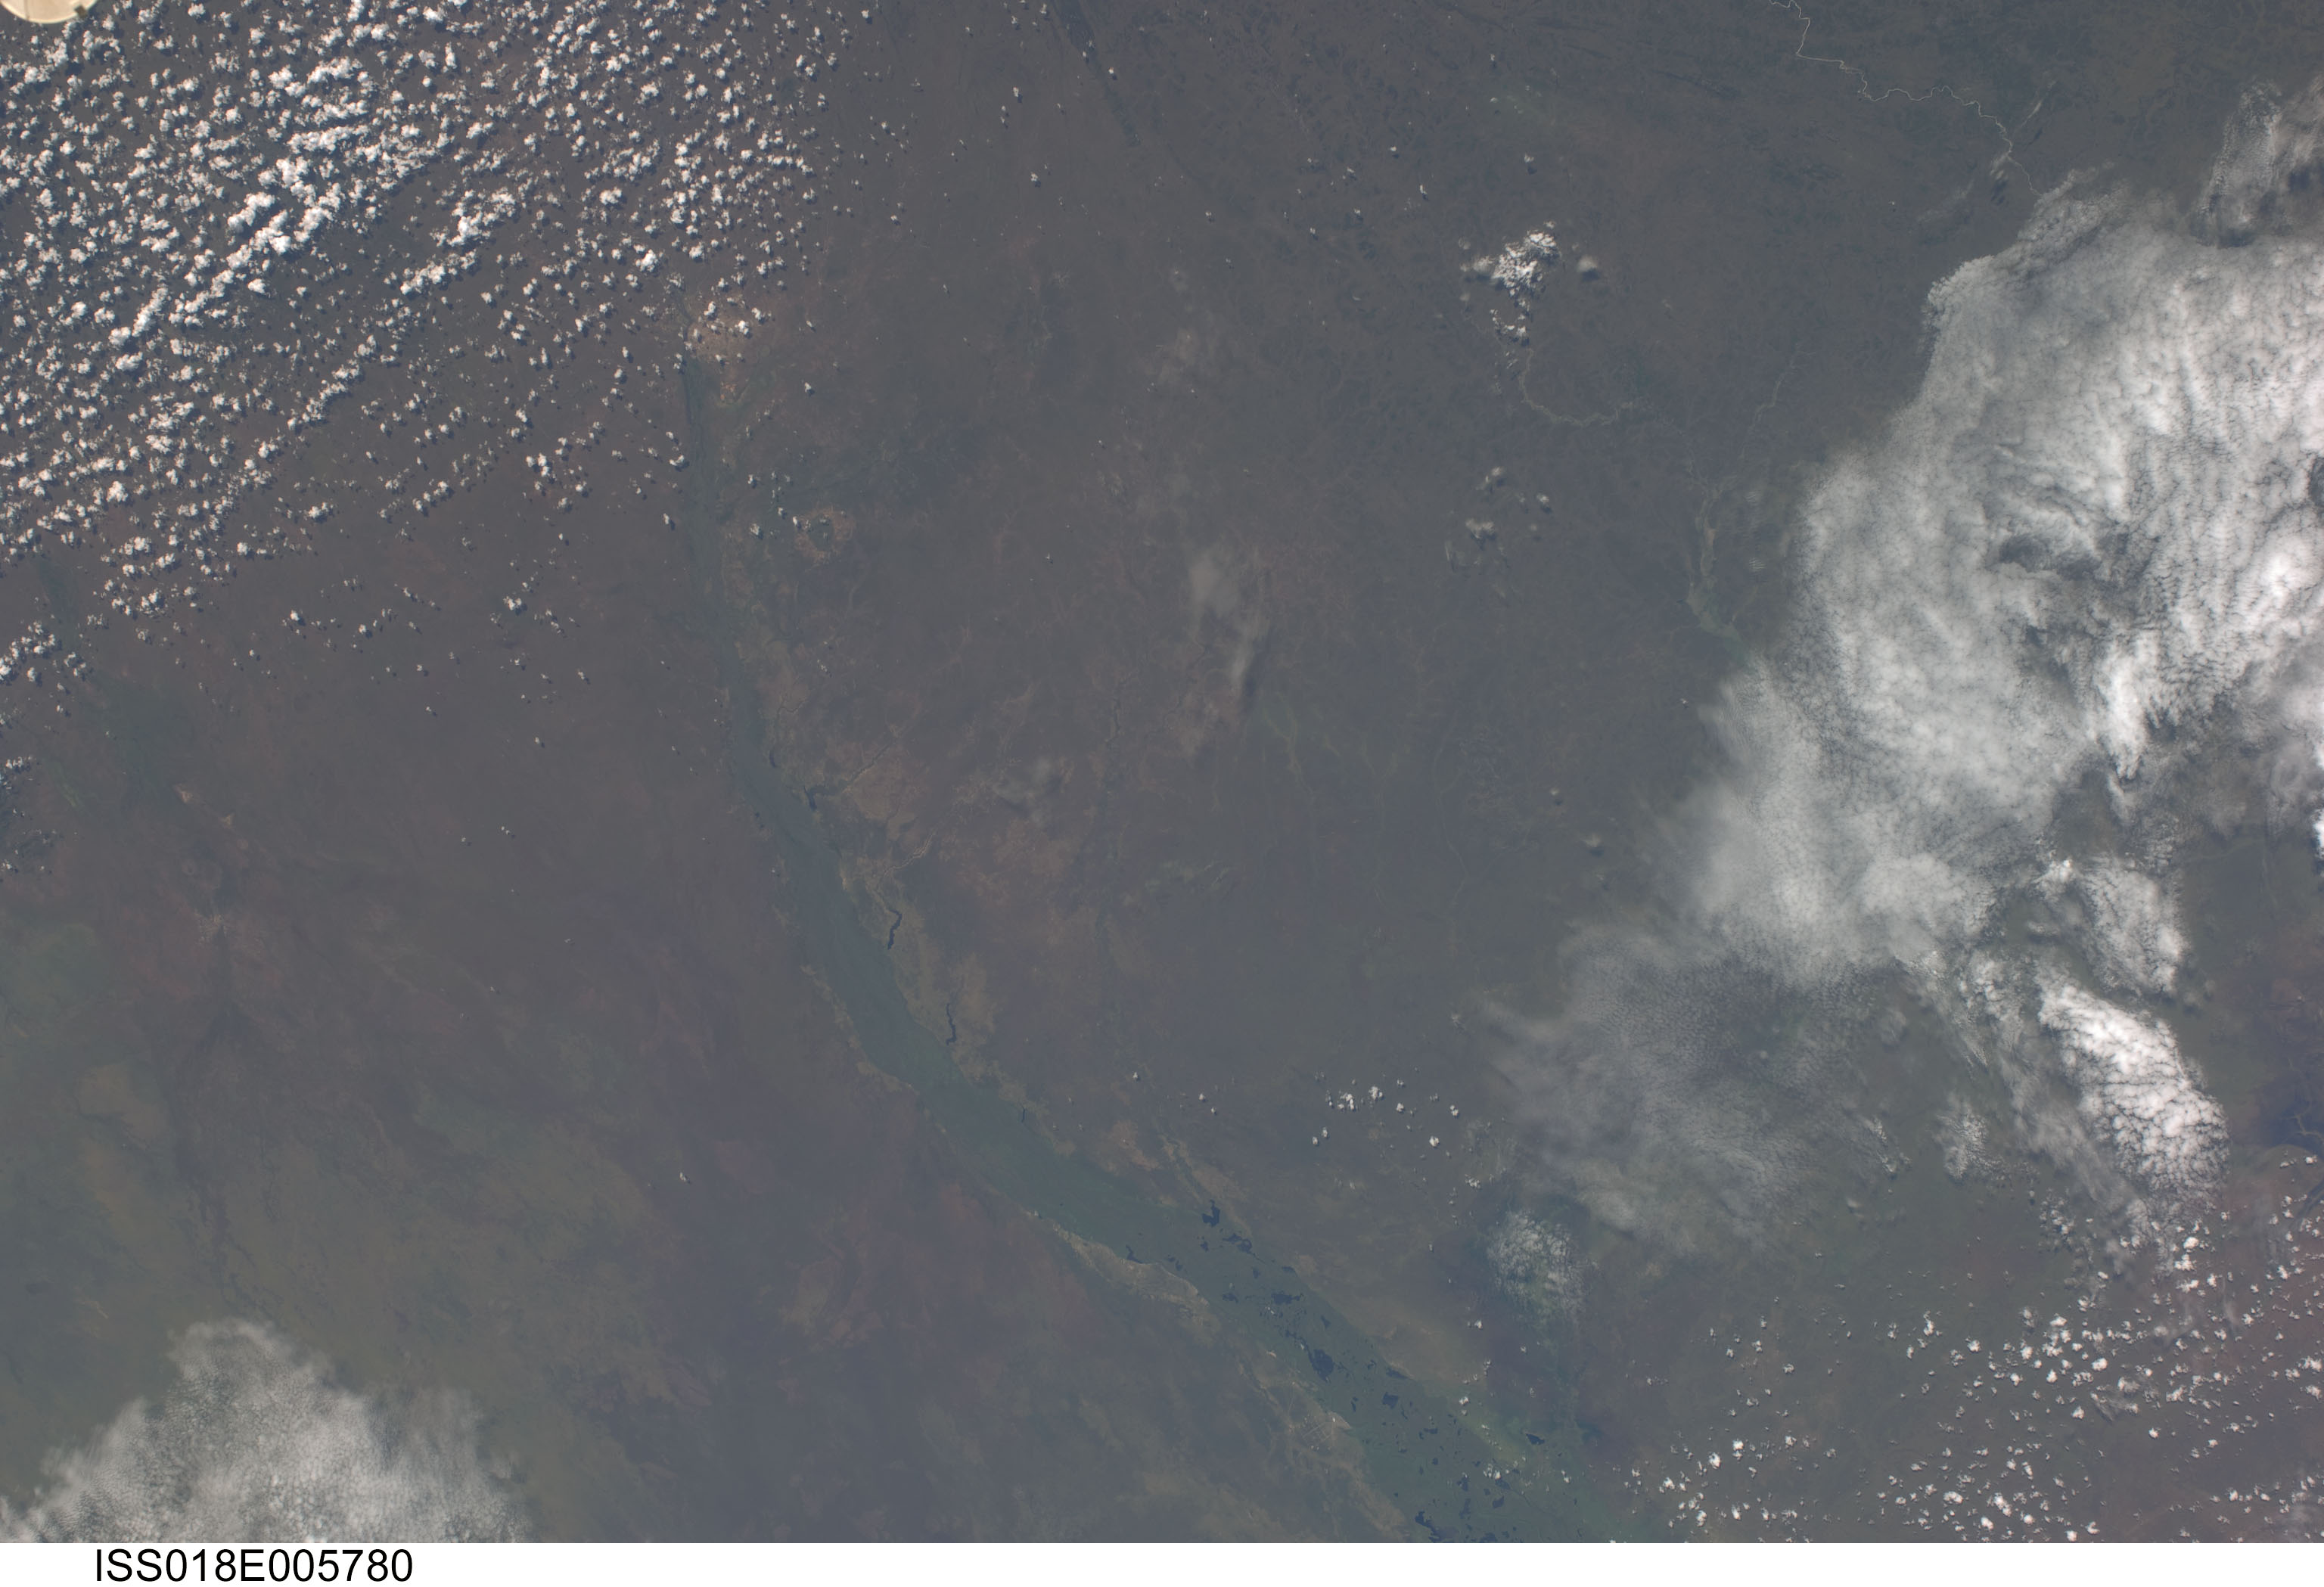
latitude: 5.5
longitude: 31.4
